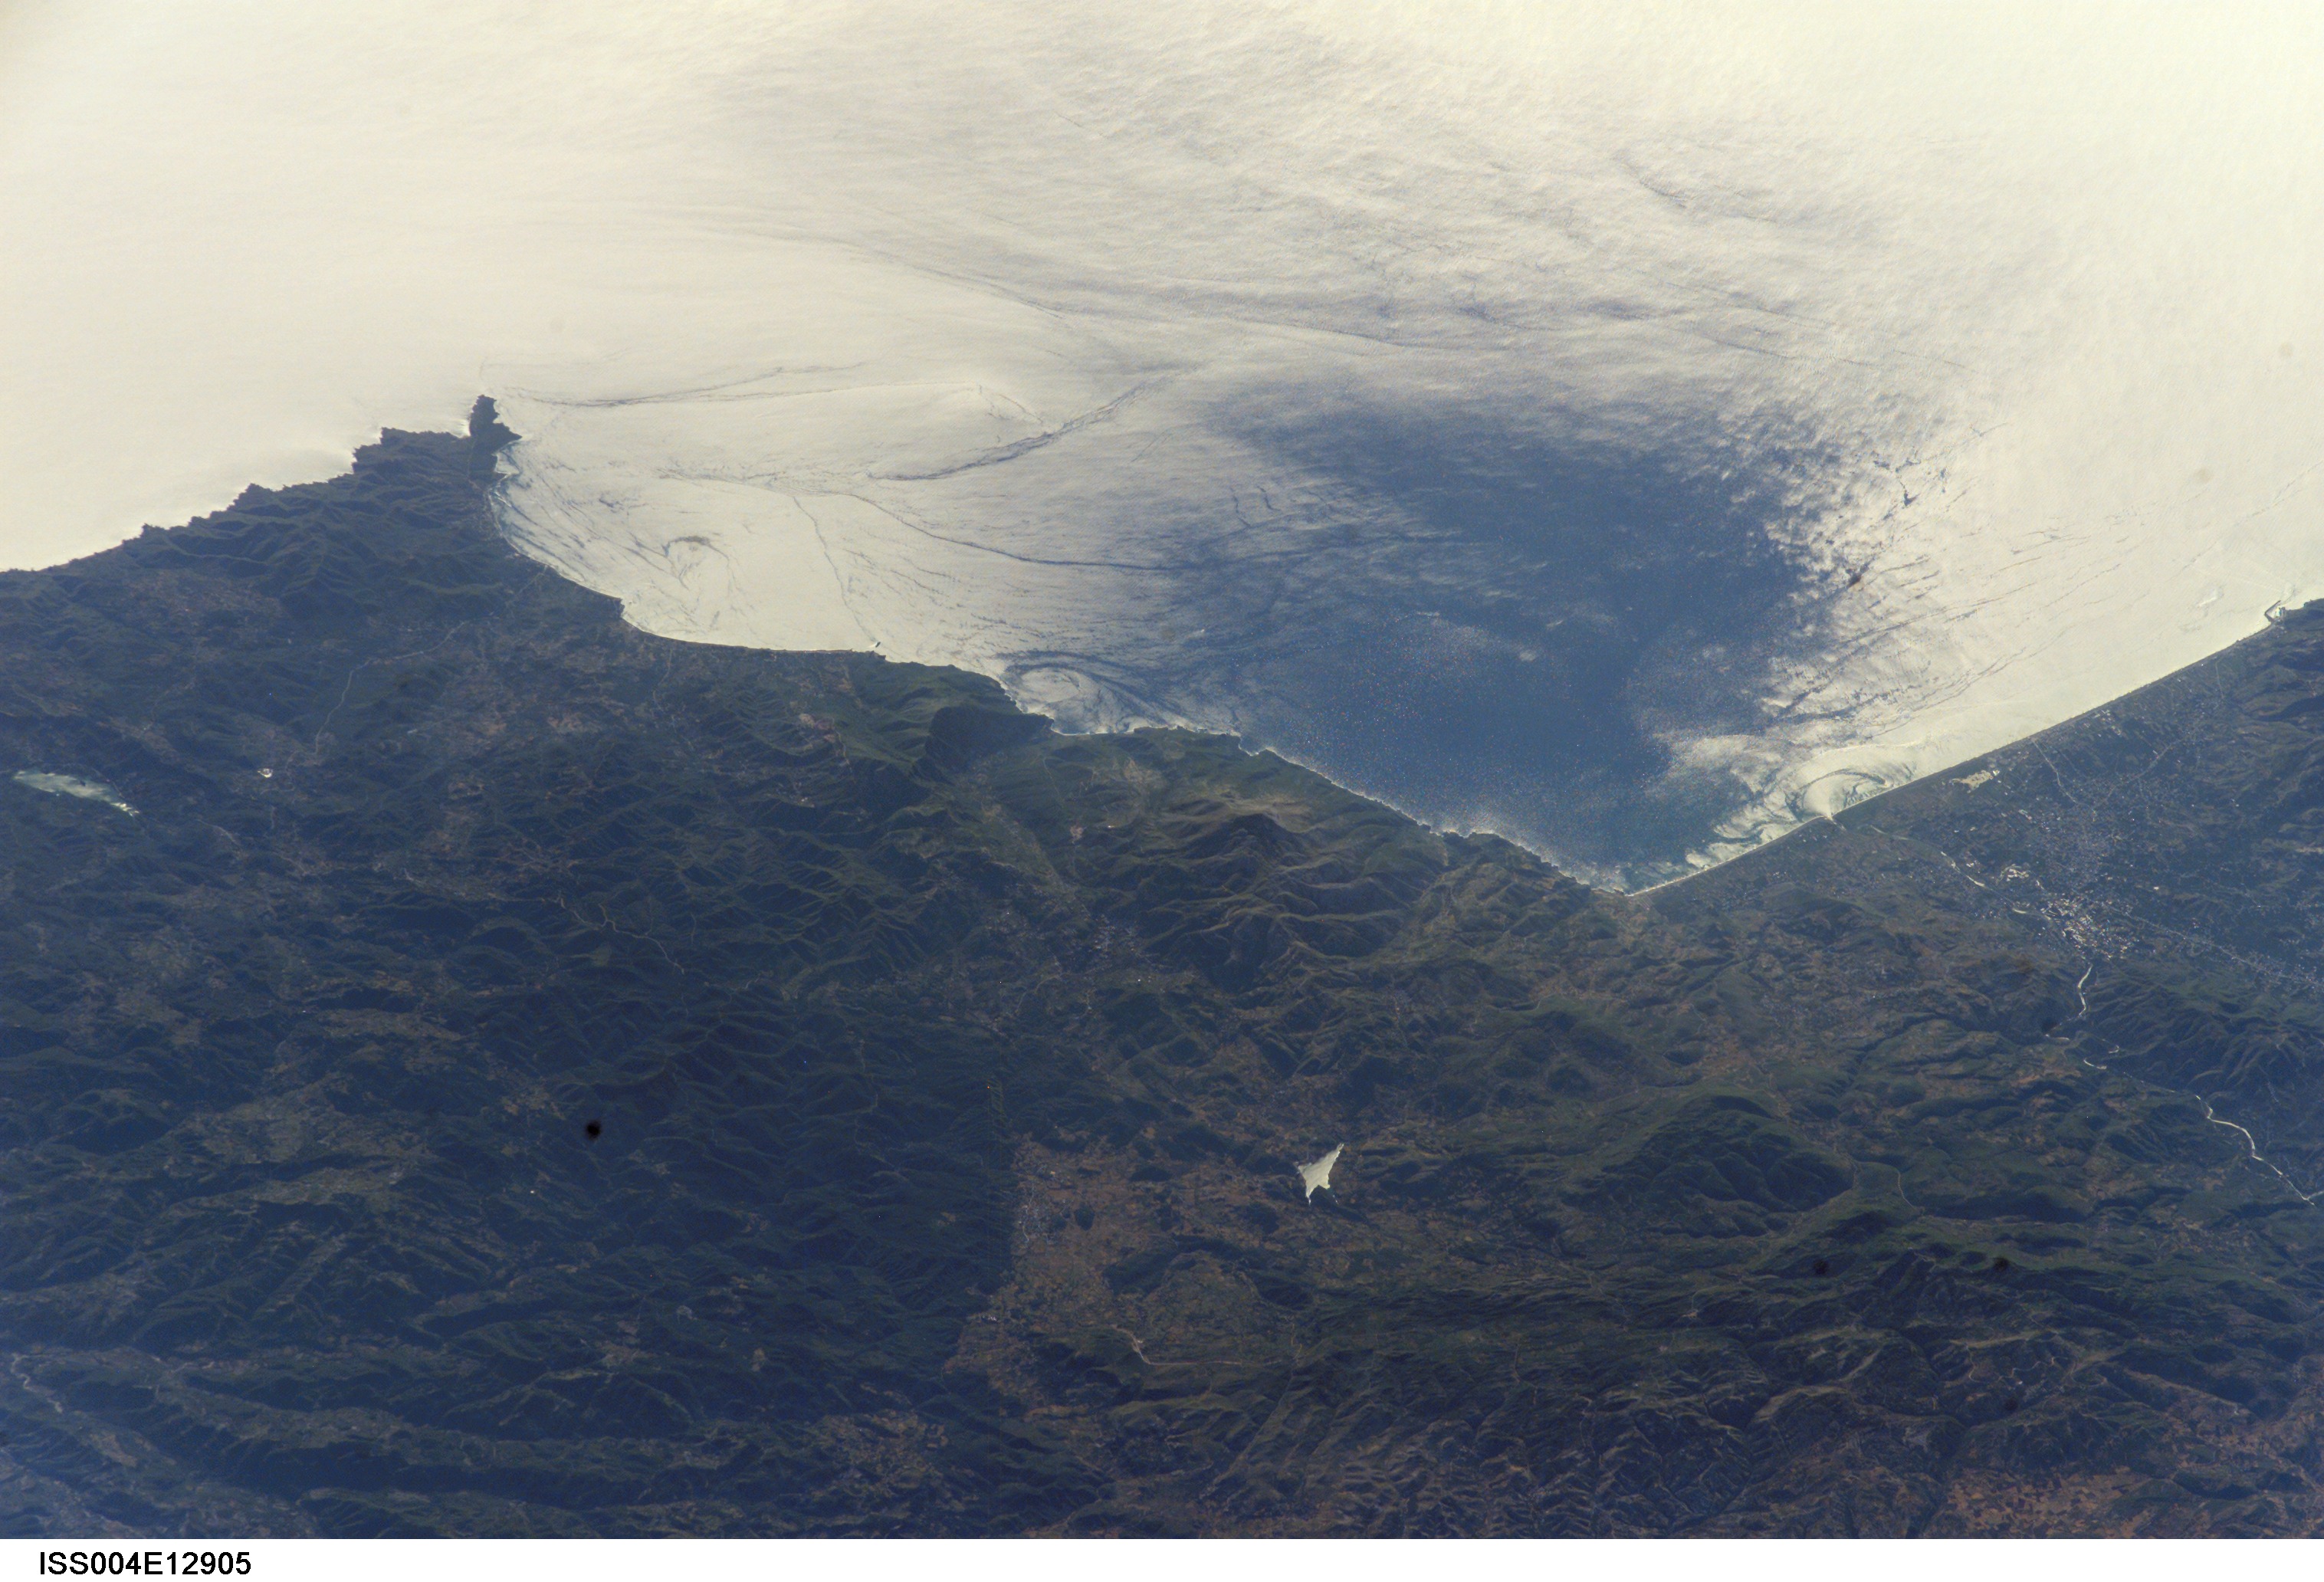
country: SYRIA
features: COAST, CAPE AL BASIT
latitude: 35.5
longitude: 36.0
